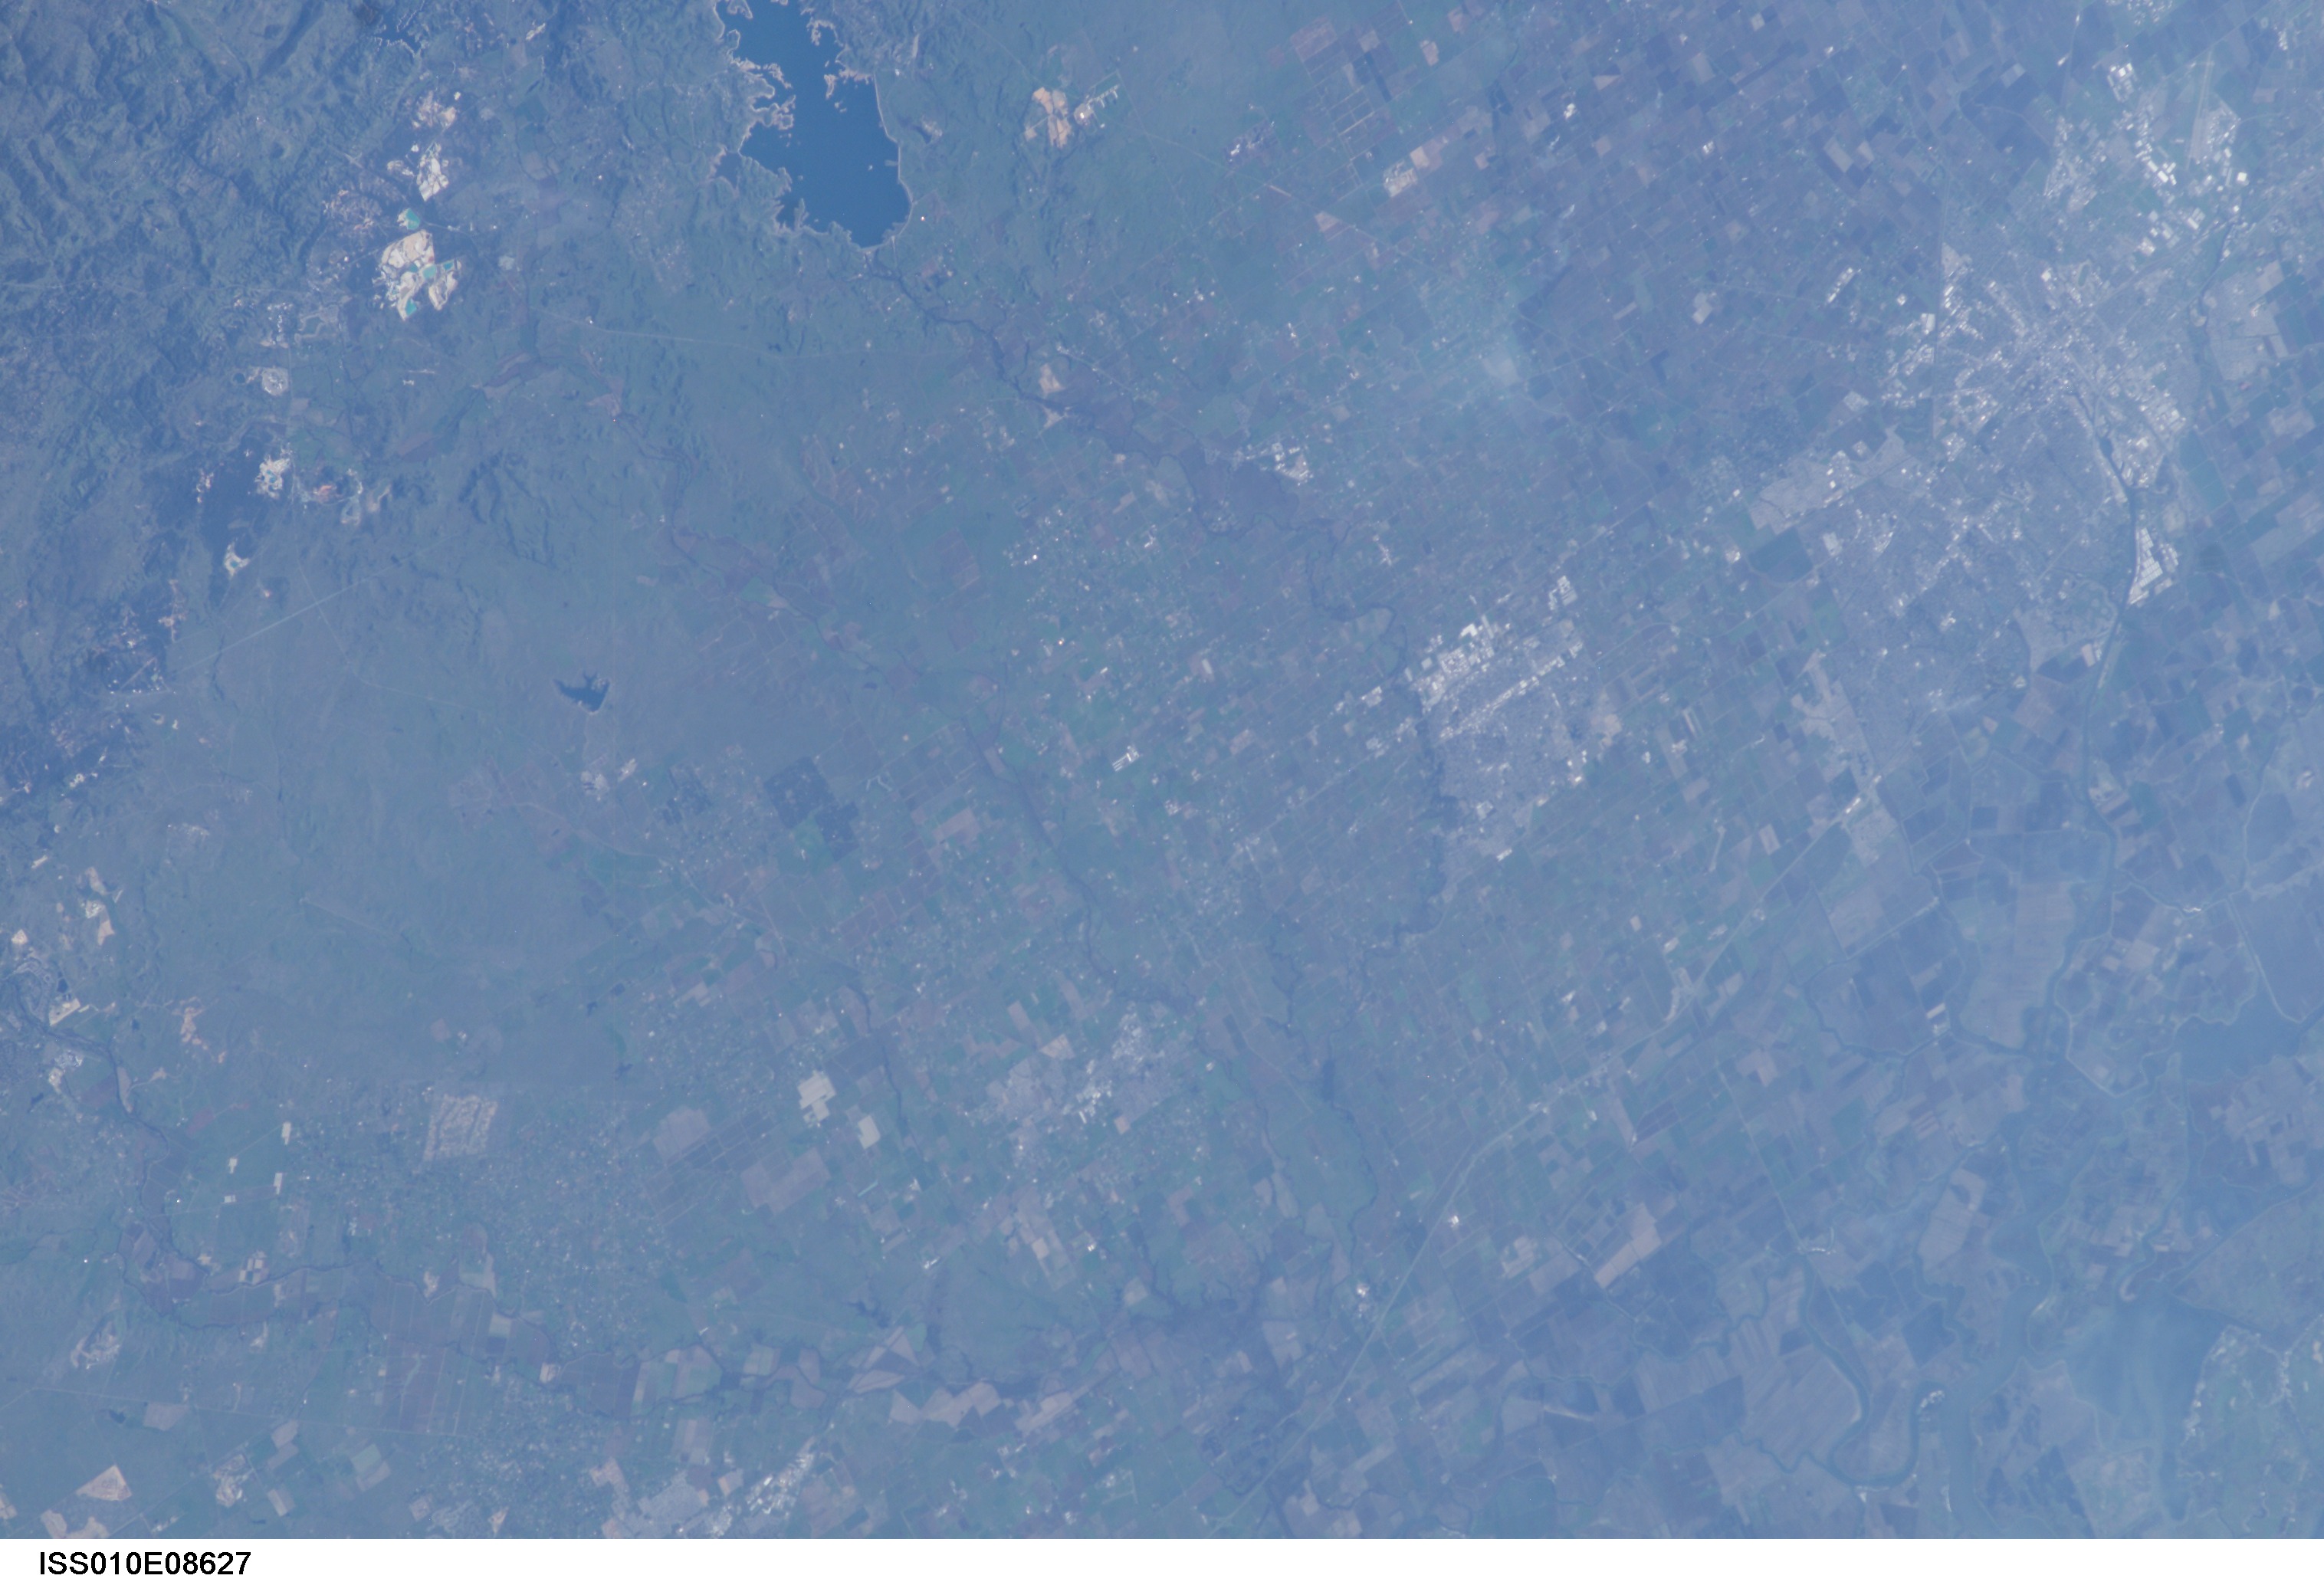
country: USA-CALIFORNIA
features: SAN JOAQUIN V., AGR., LODI, RES.
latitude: 38.0
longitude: -121.0
